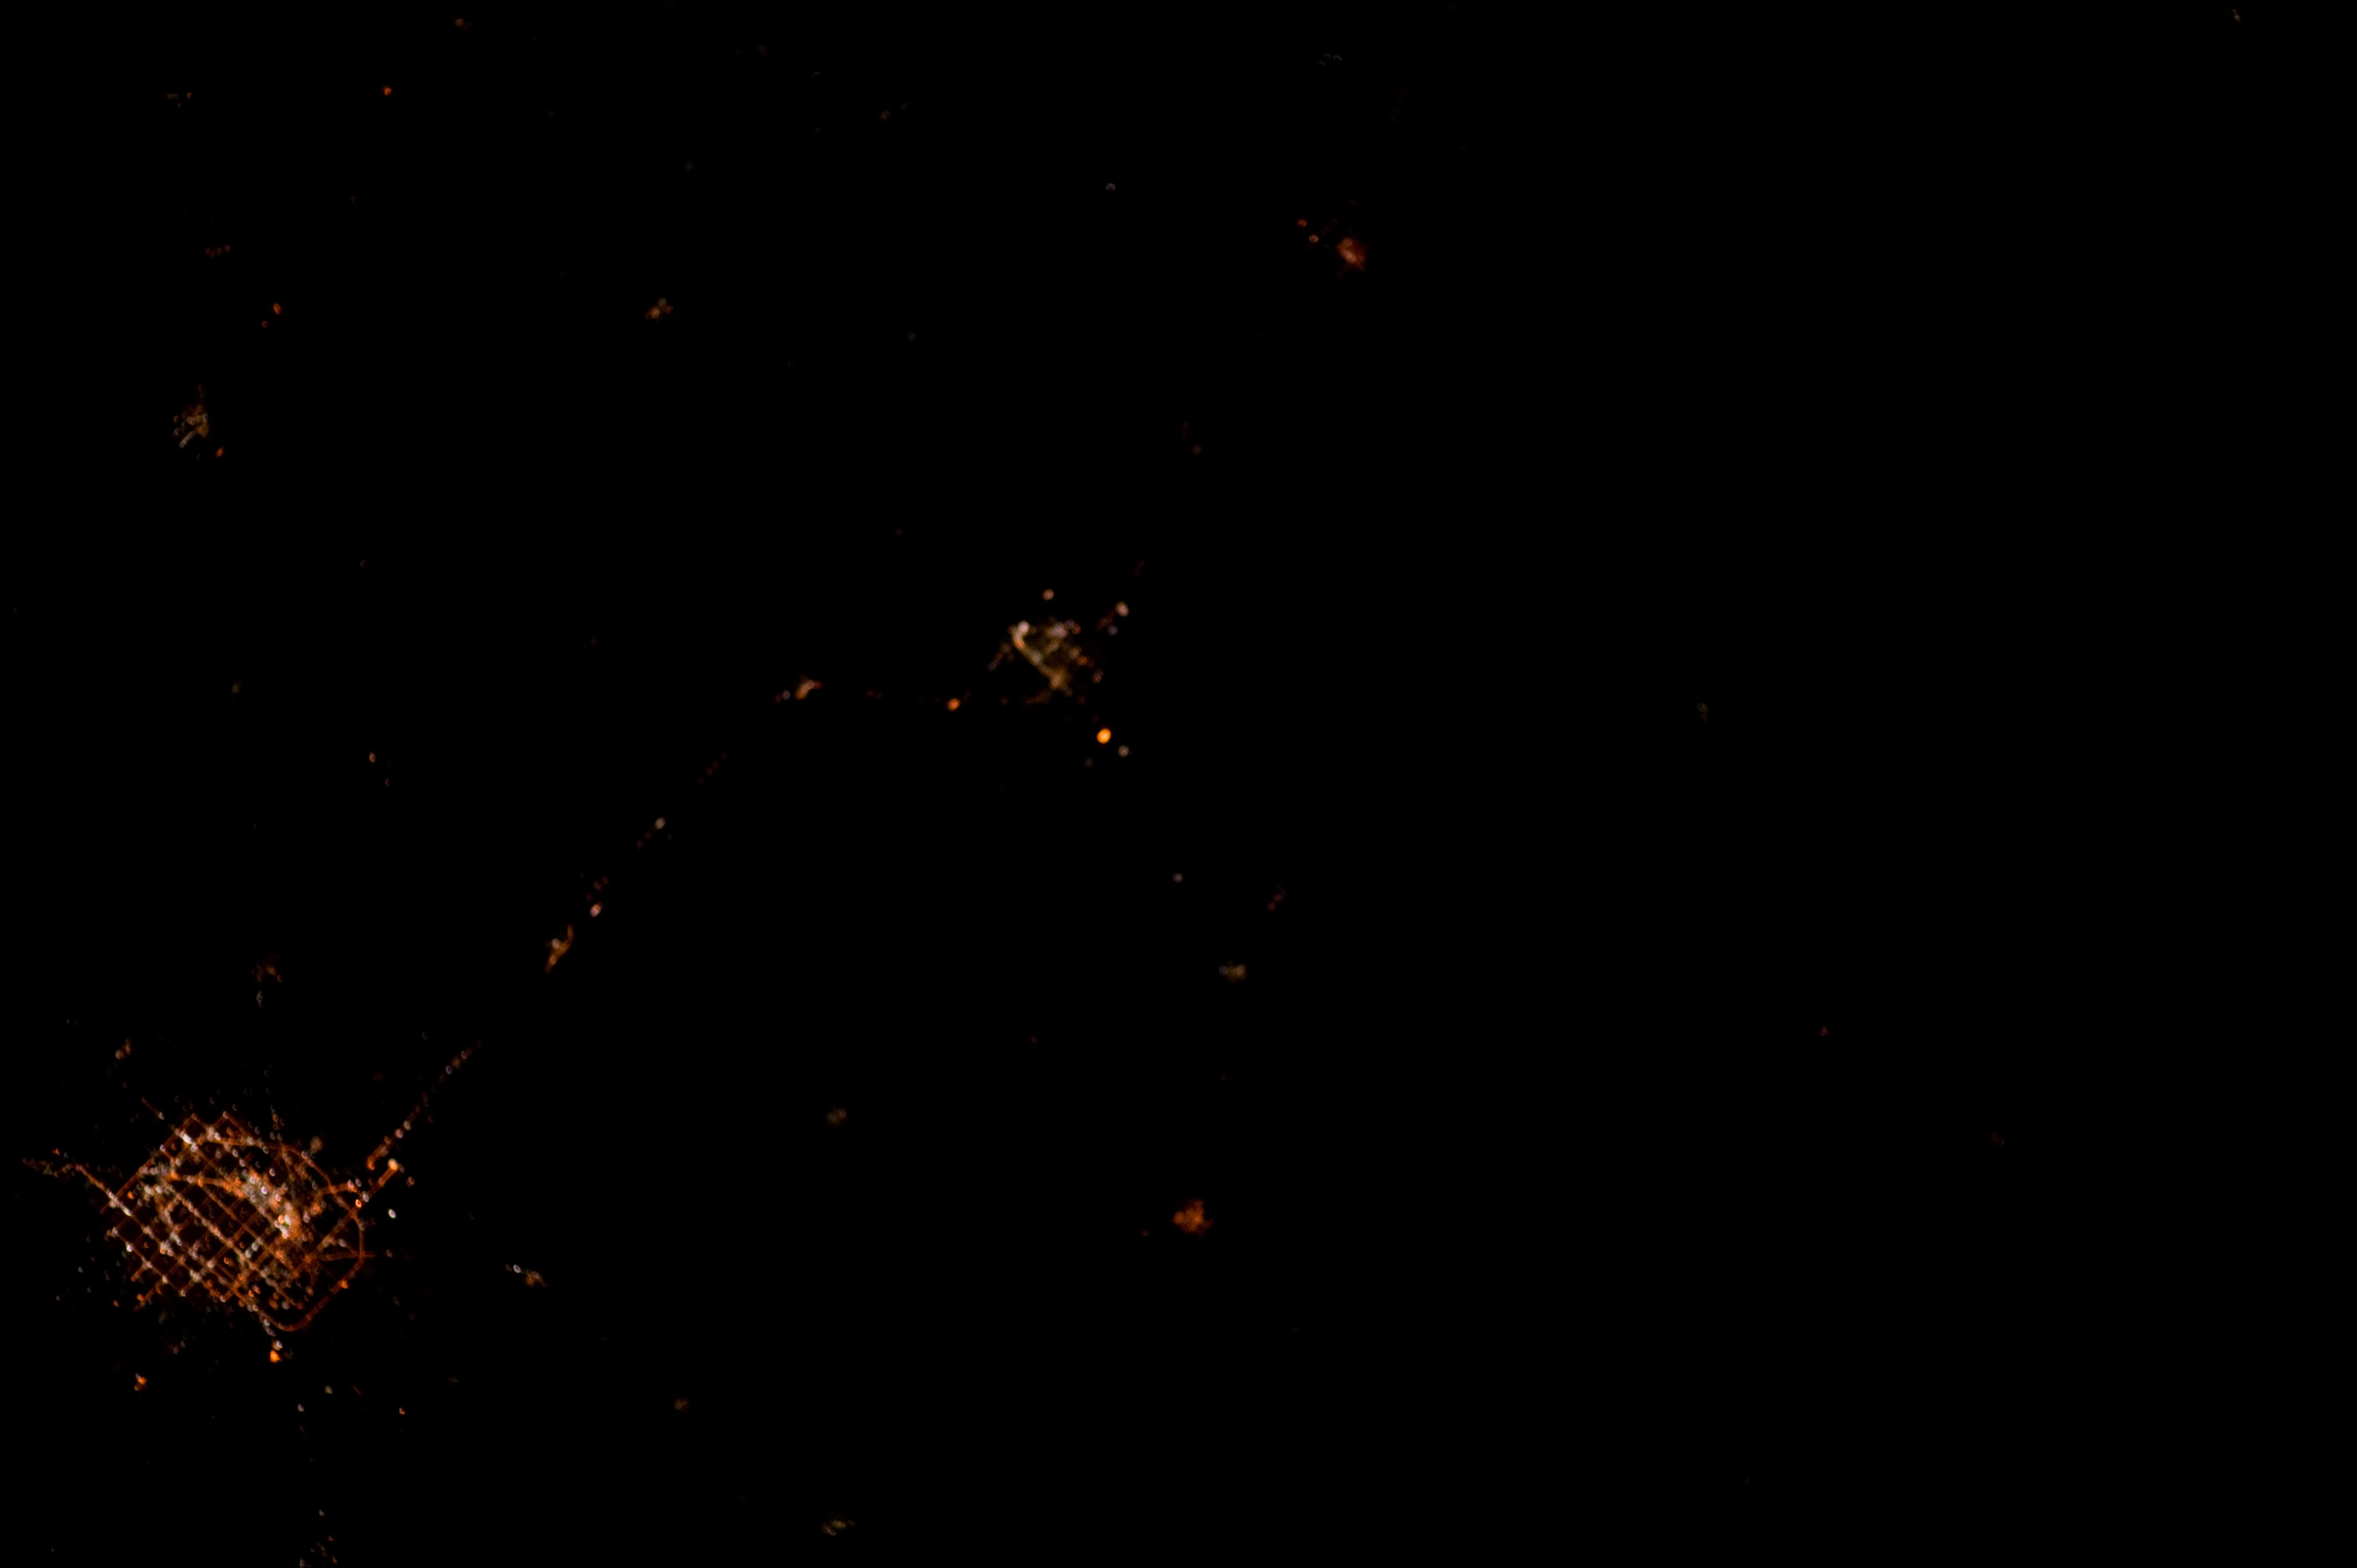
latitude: 33.9
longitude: -101.8
